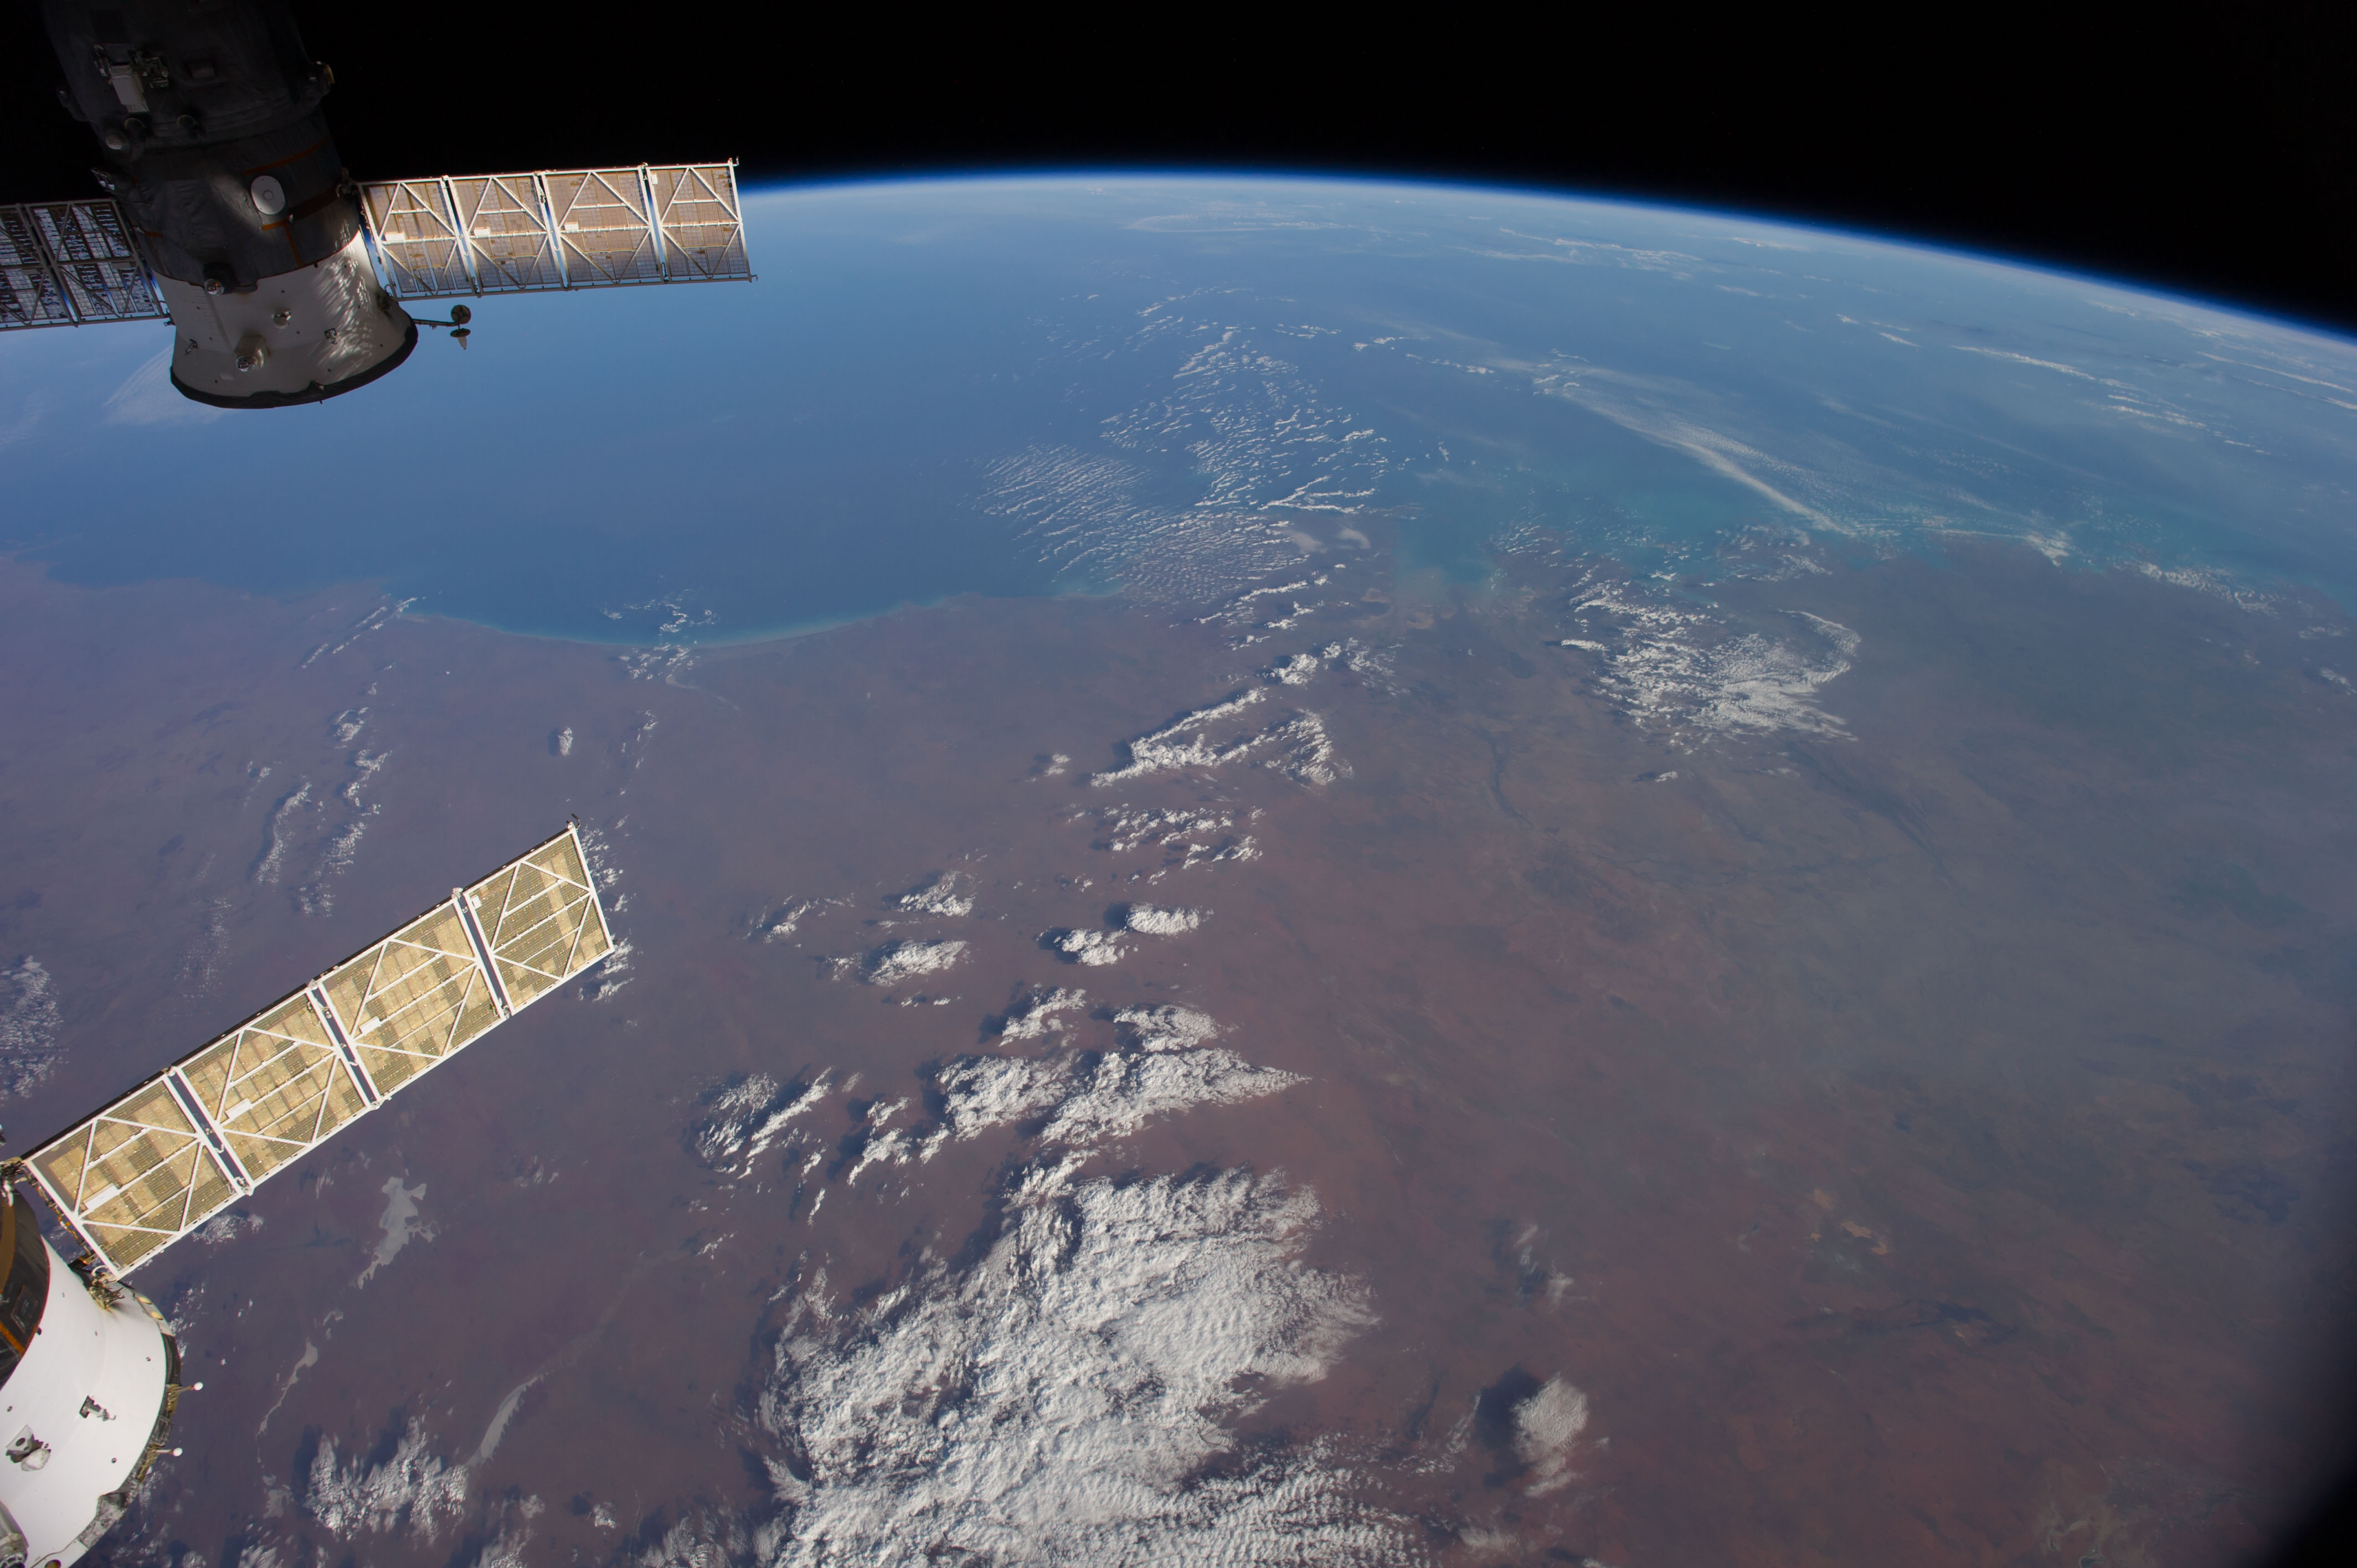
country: AUSTRALIA-WA
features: INDIAN O., KING SOUND, FITZROY R., GASCOYNE R., ATMOSPHERIC LIMB
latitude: -19.0
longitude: 123.5
